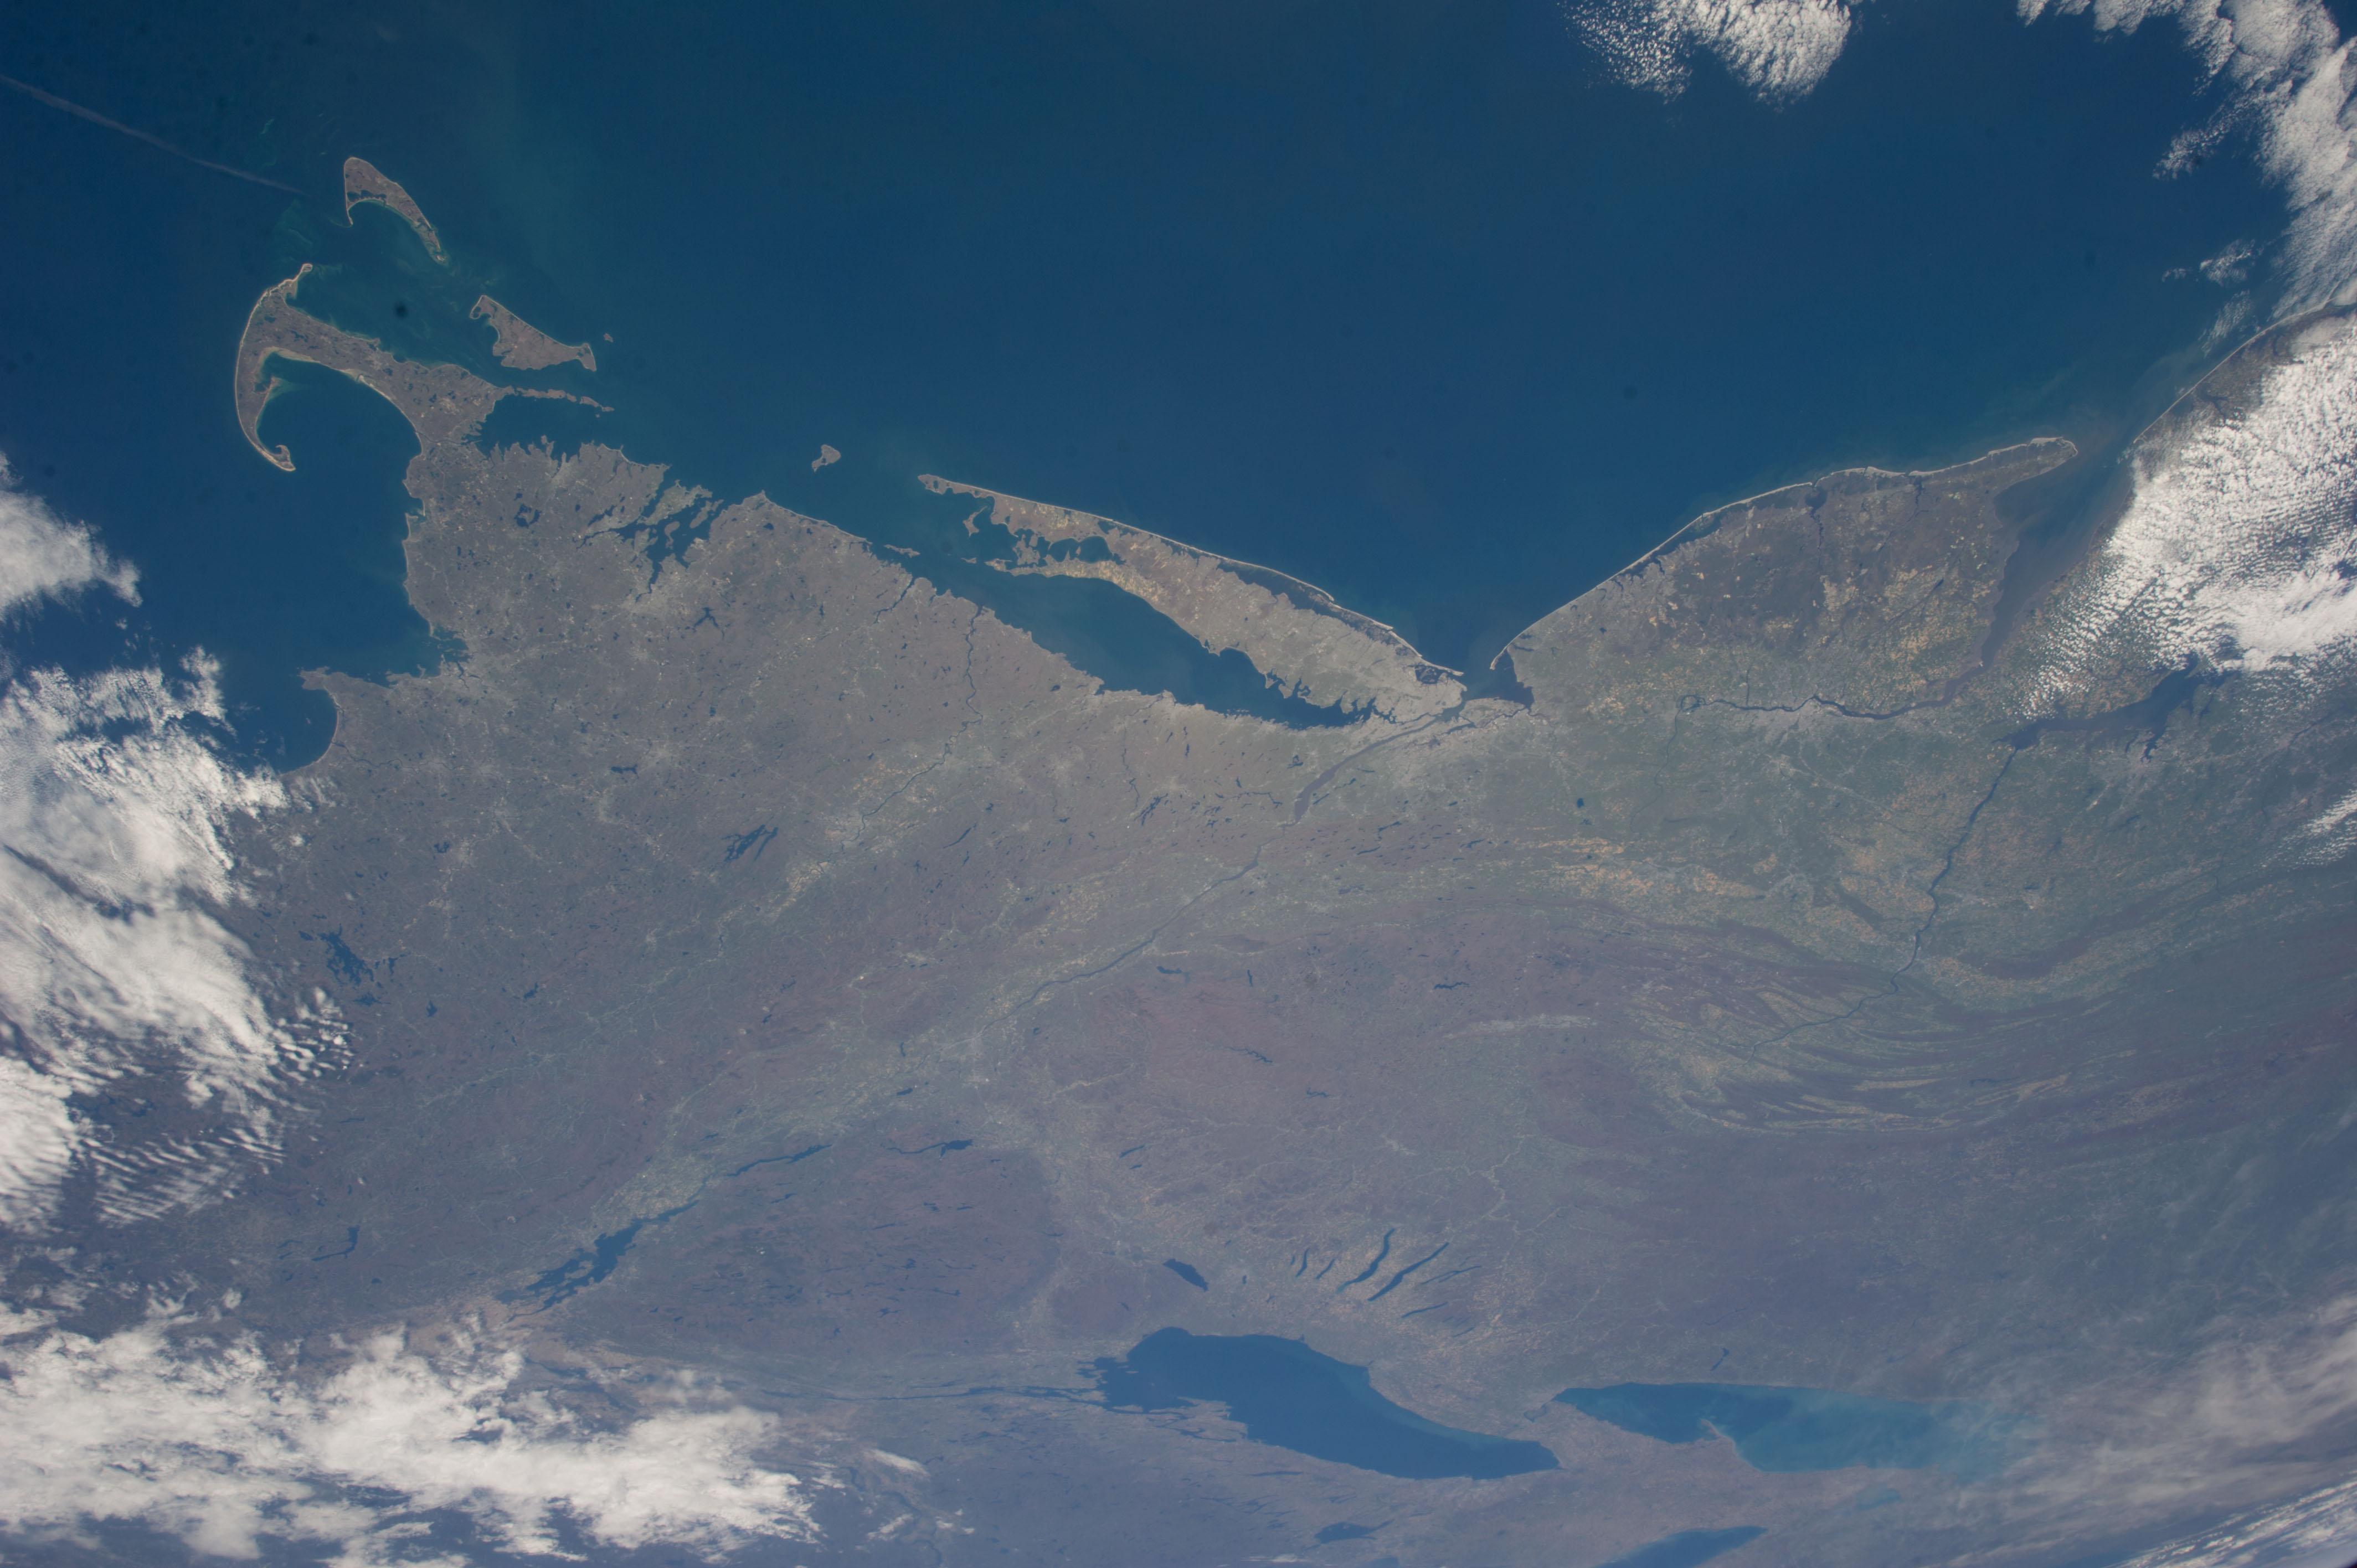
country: USA
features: O.
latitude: 41.0
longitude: -73.5
